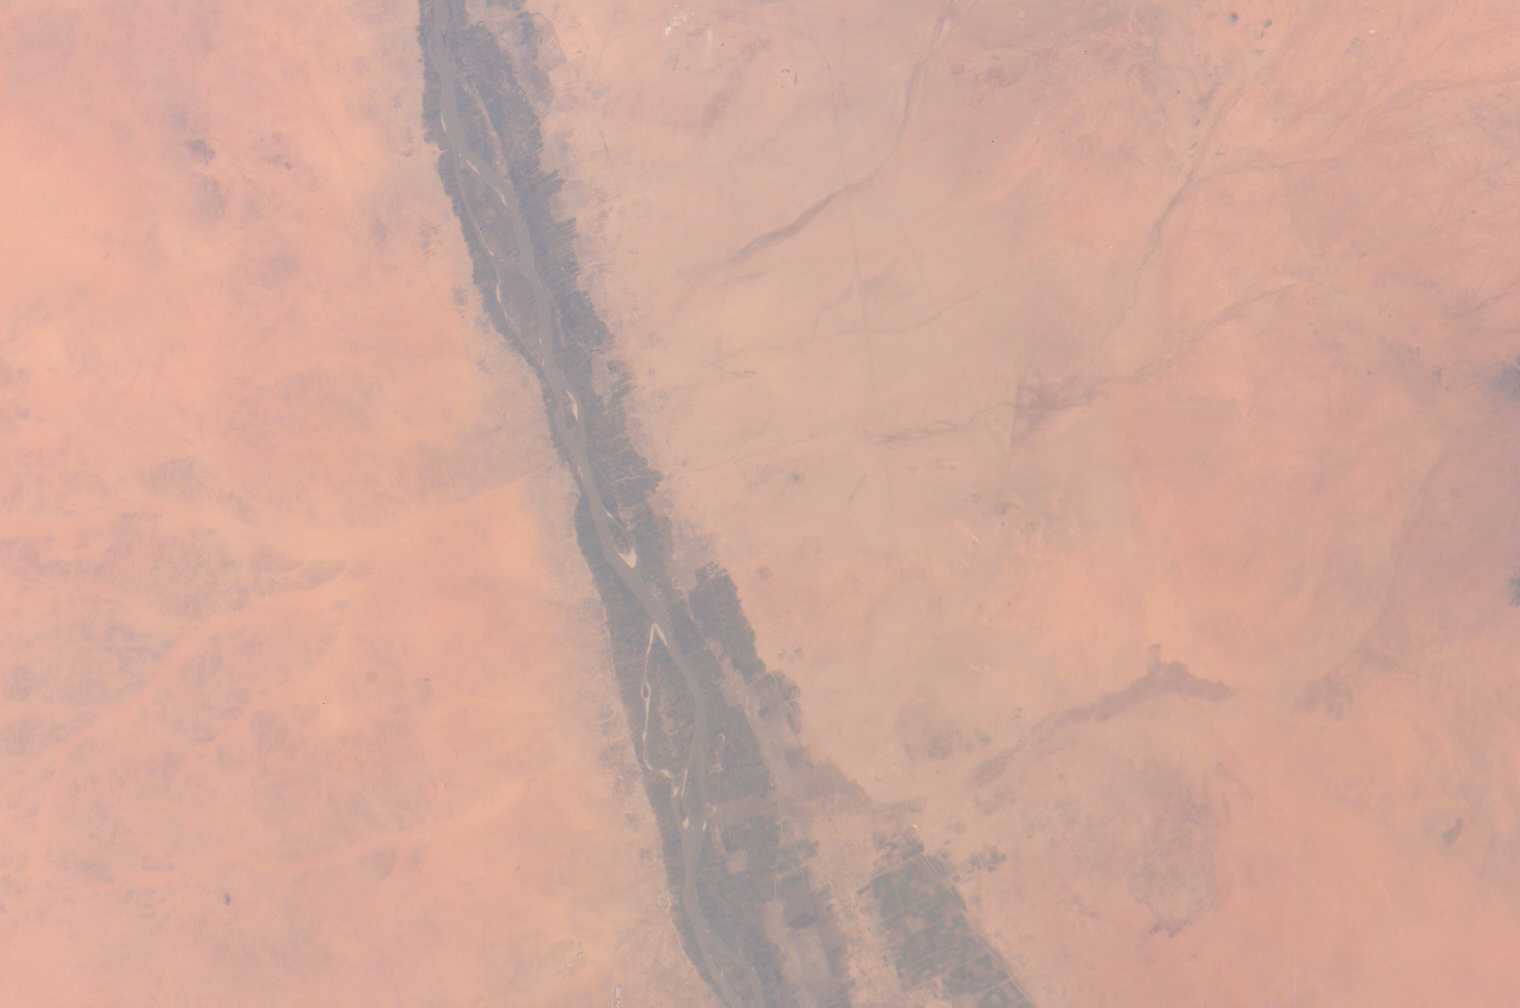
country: SUDAN
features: WADI SEIDNA, OIL PIPELINE, AGR
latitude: 16.0
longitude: 32.5
